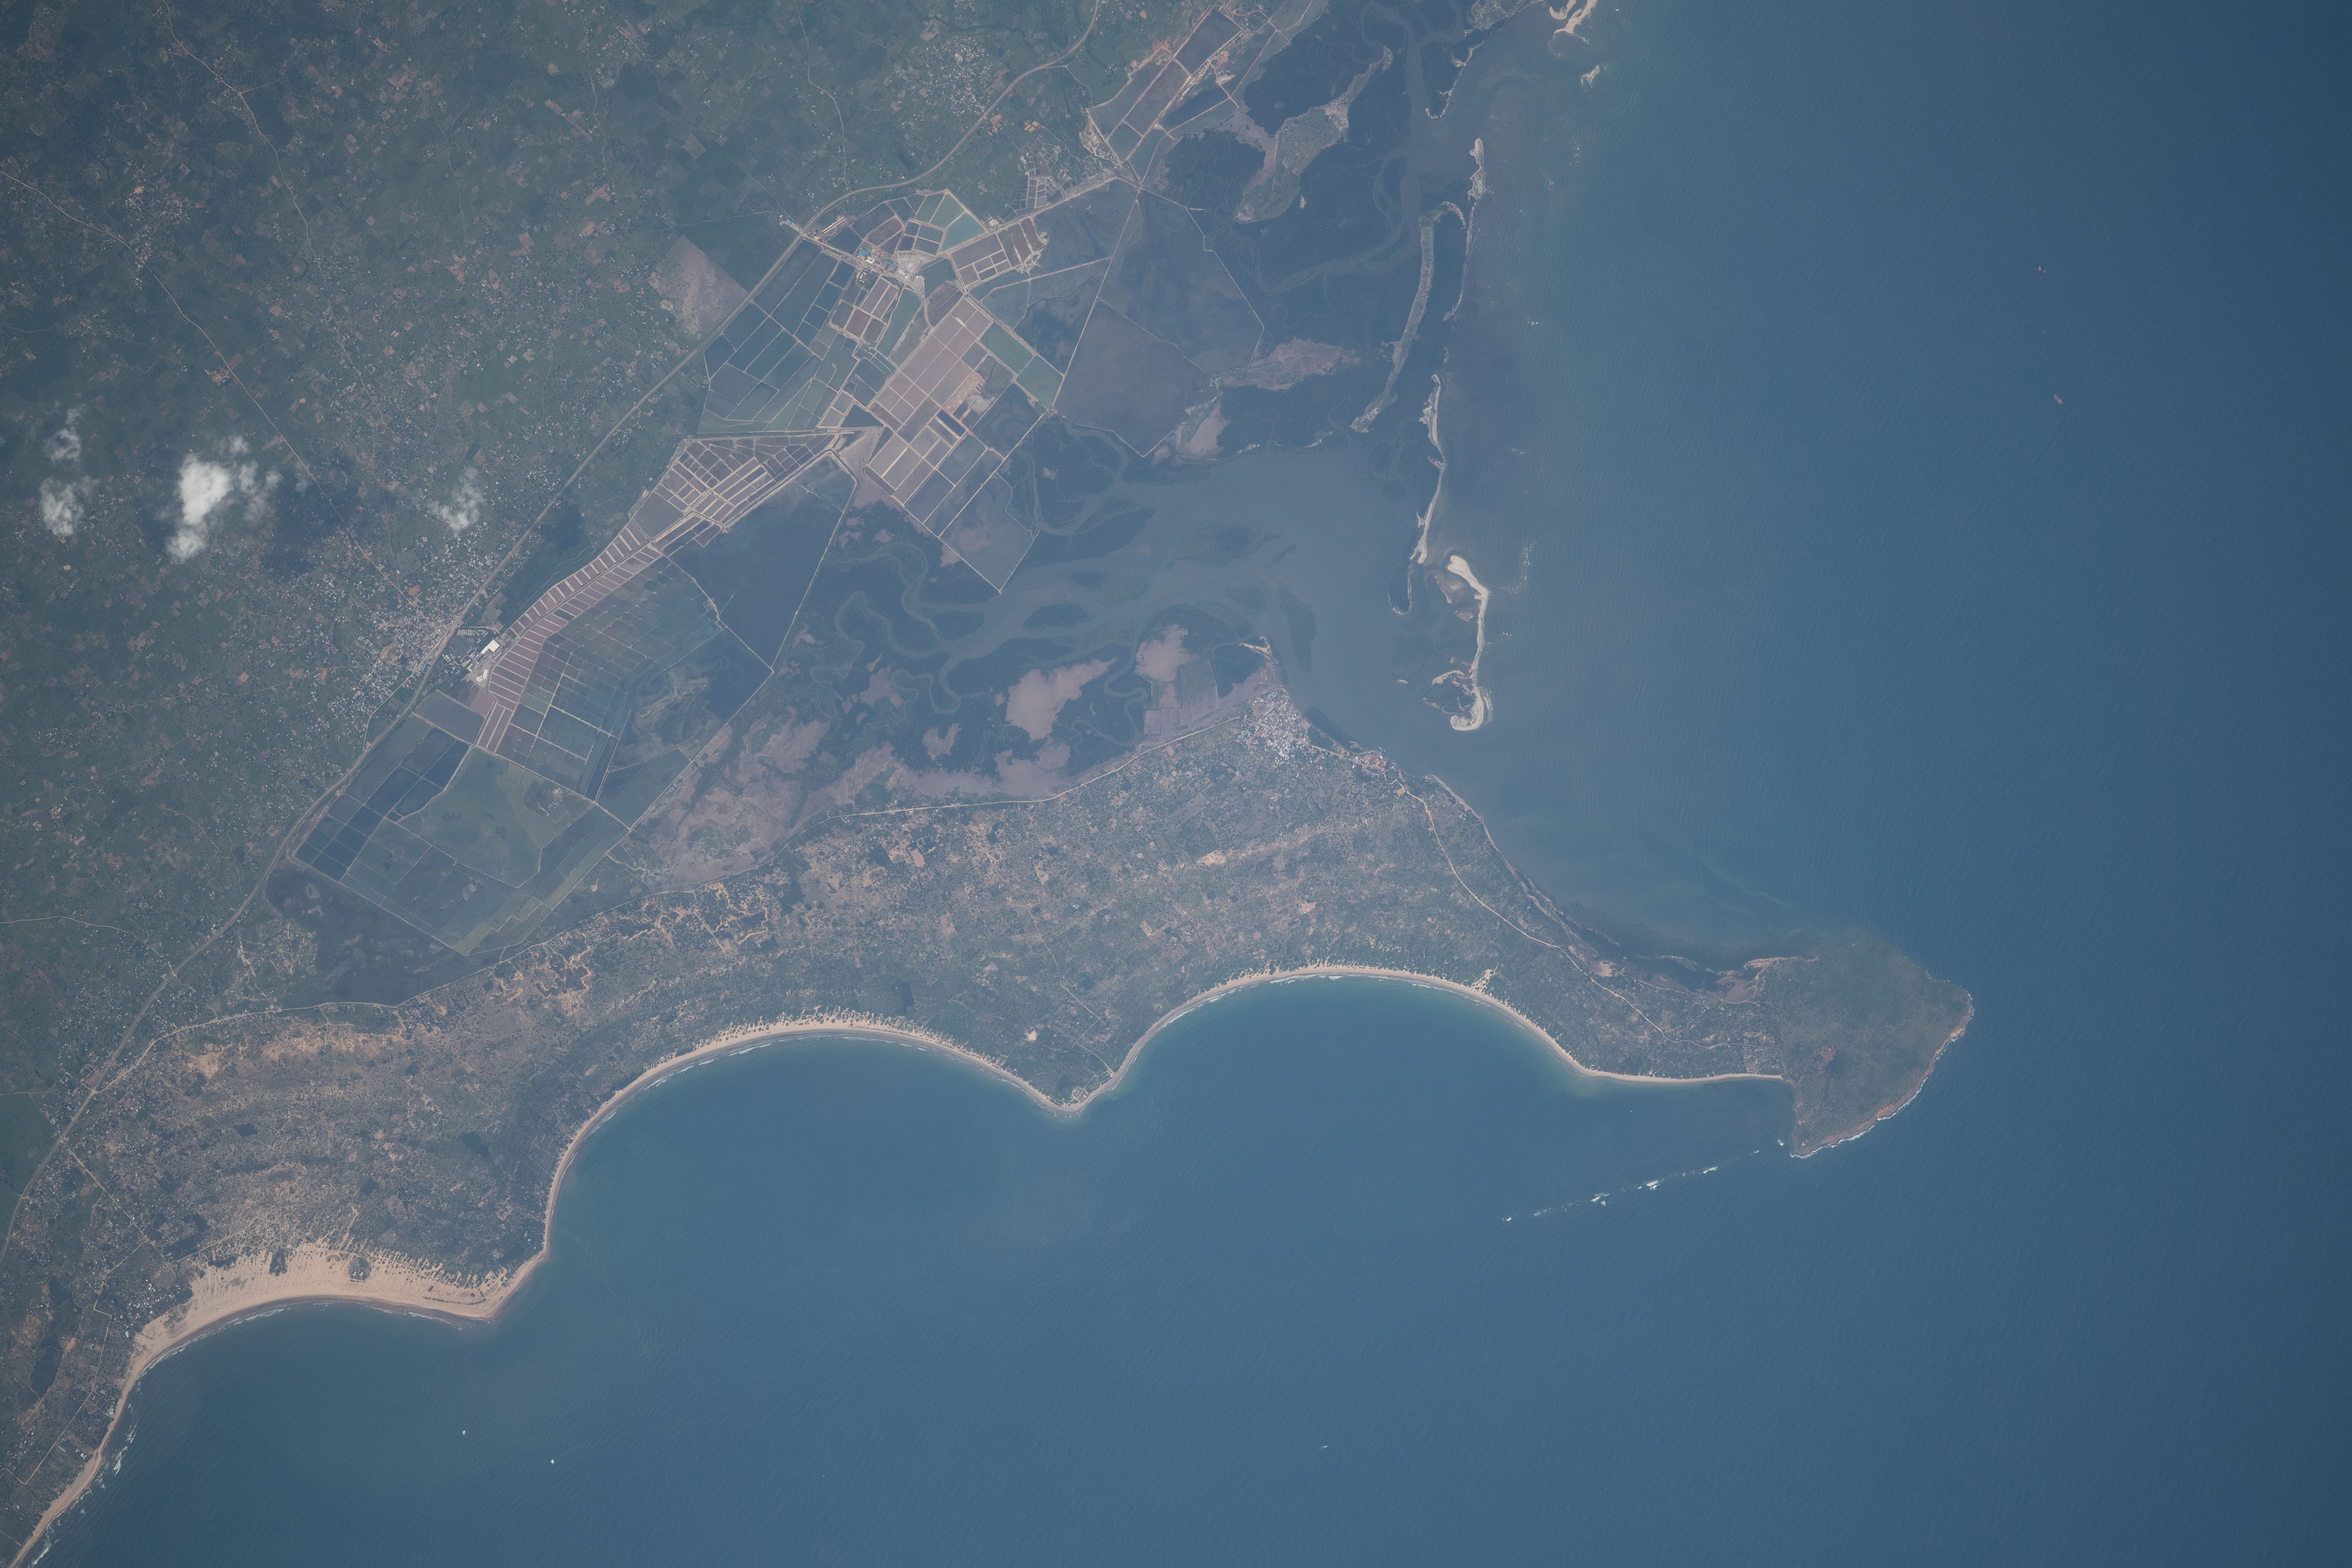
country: KENYA
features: COAST, UNGWANA BAY
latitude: -3.0
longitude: 40.2
